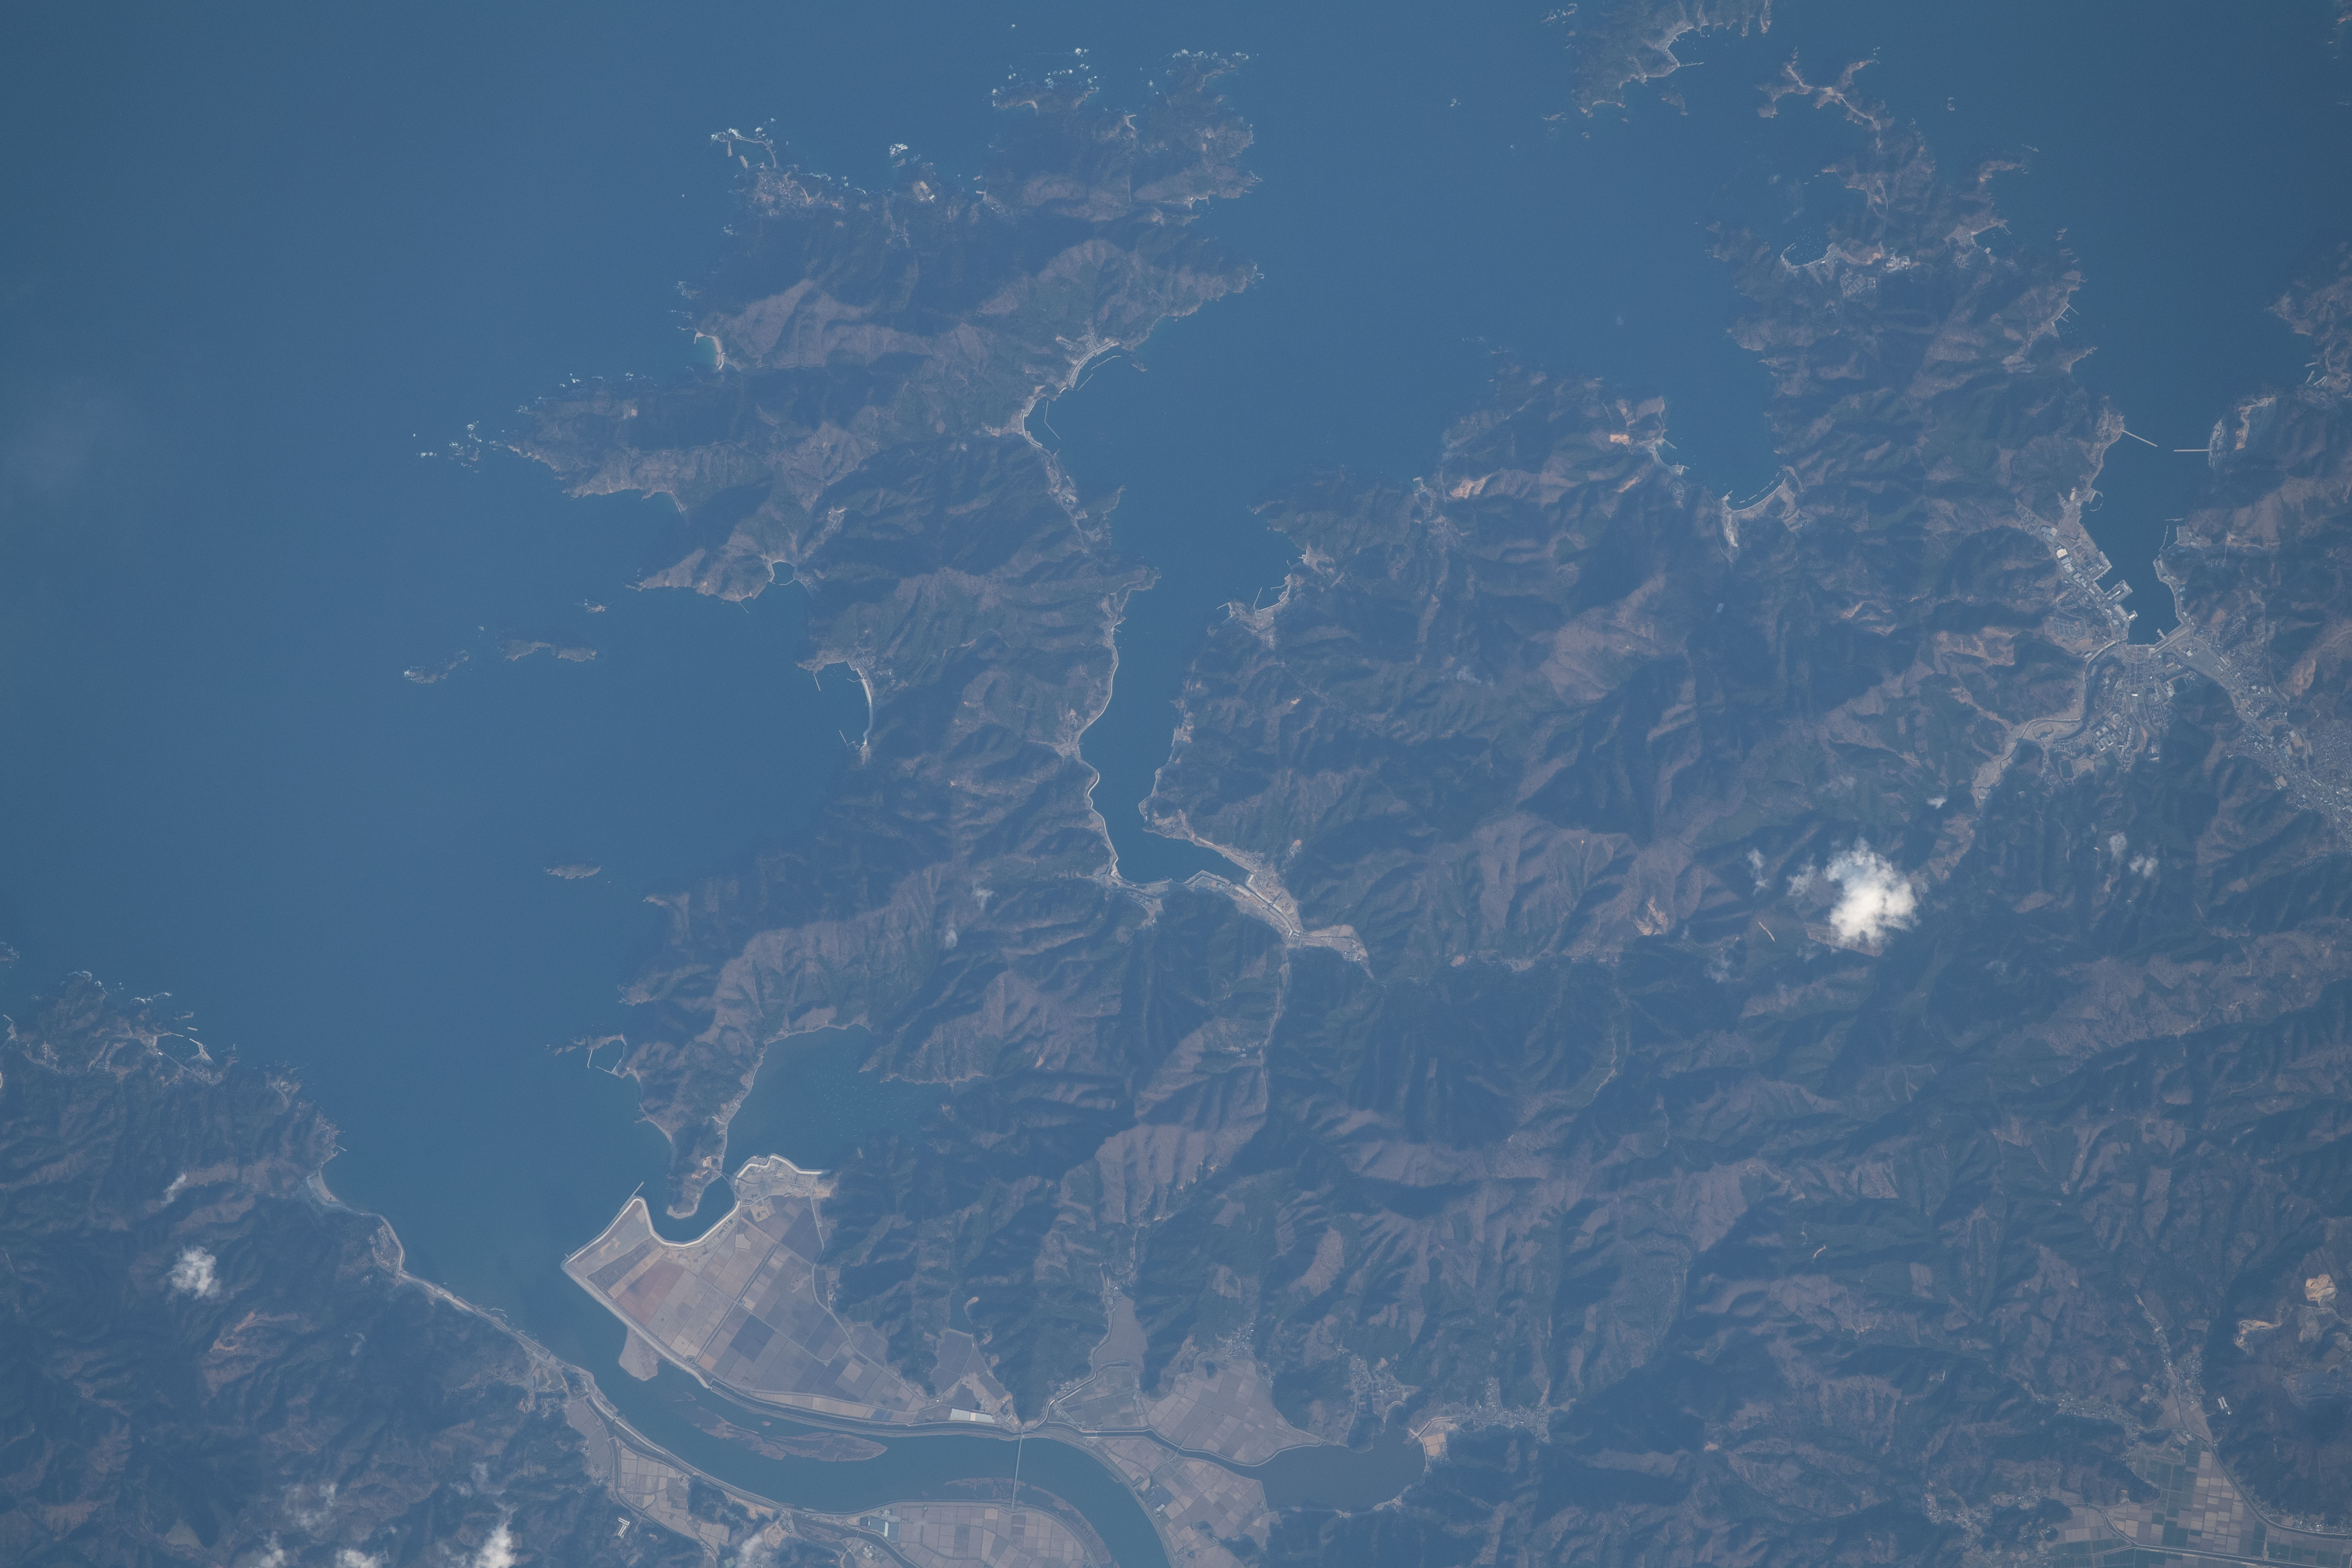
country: JAPAN
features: MOUNTAINS, KITAKAMI RIVER, FUJI RIVER, MOUNTAINS
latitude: 38.5
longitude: 141.5
